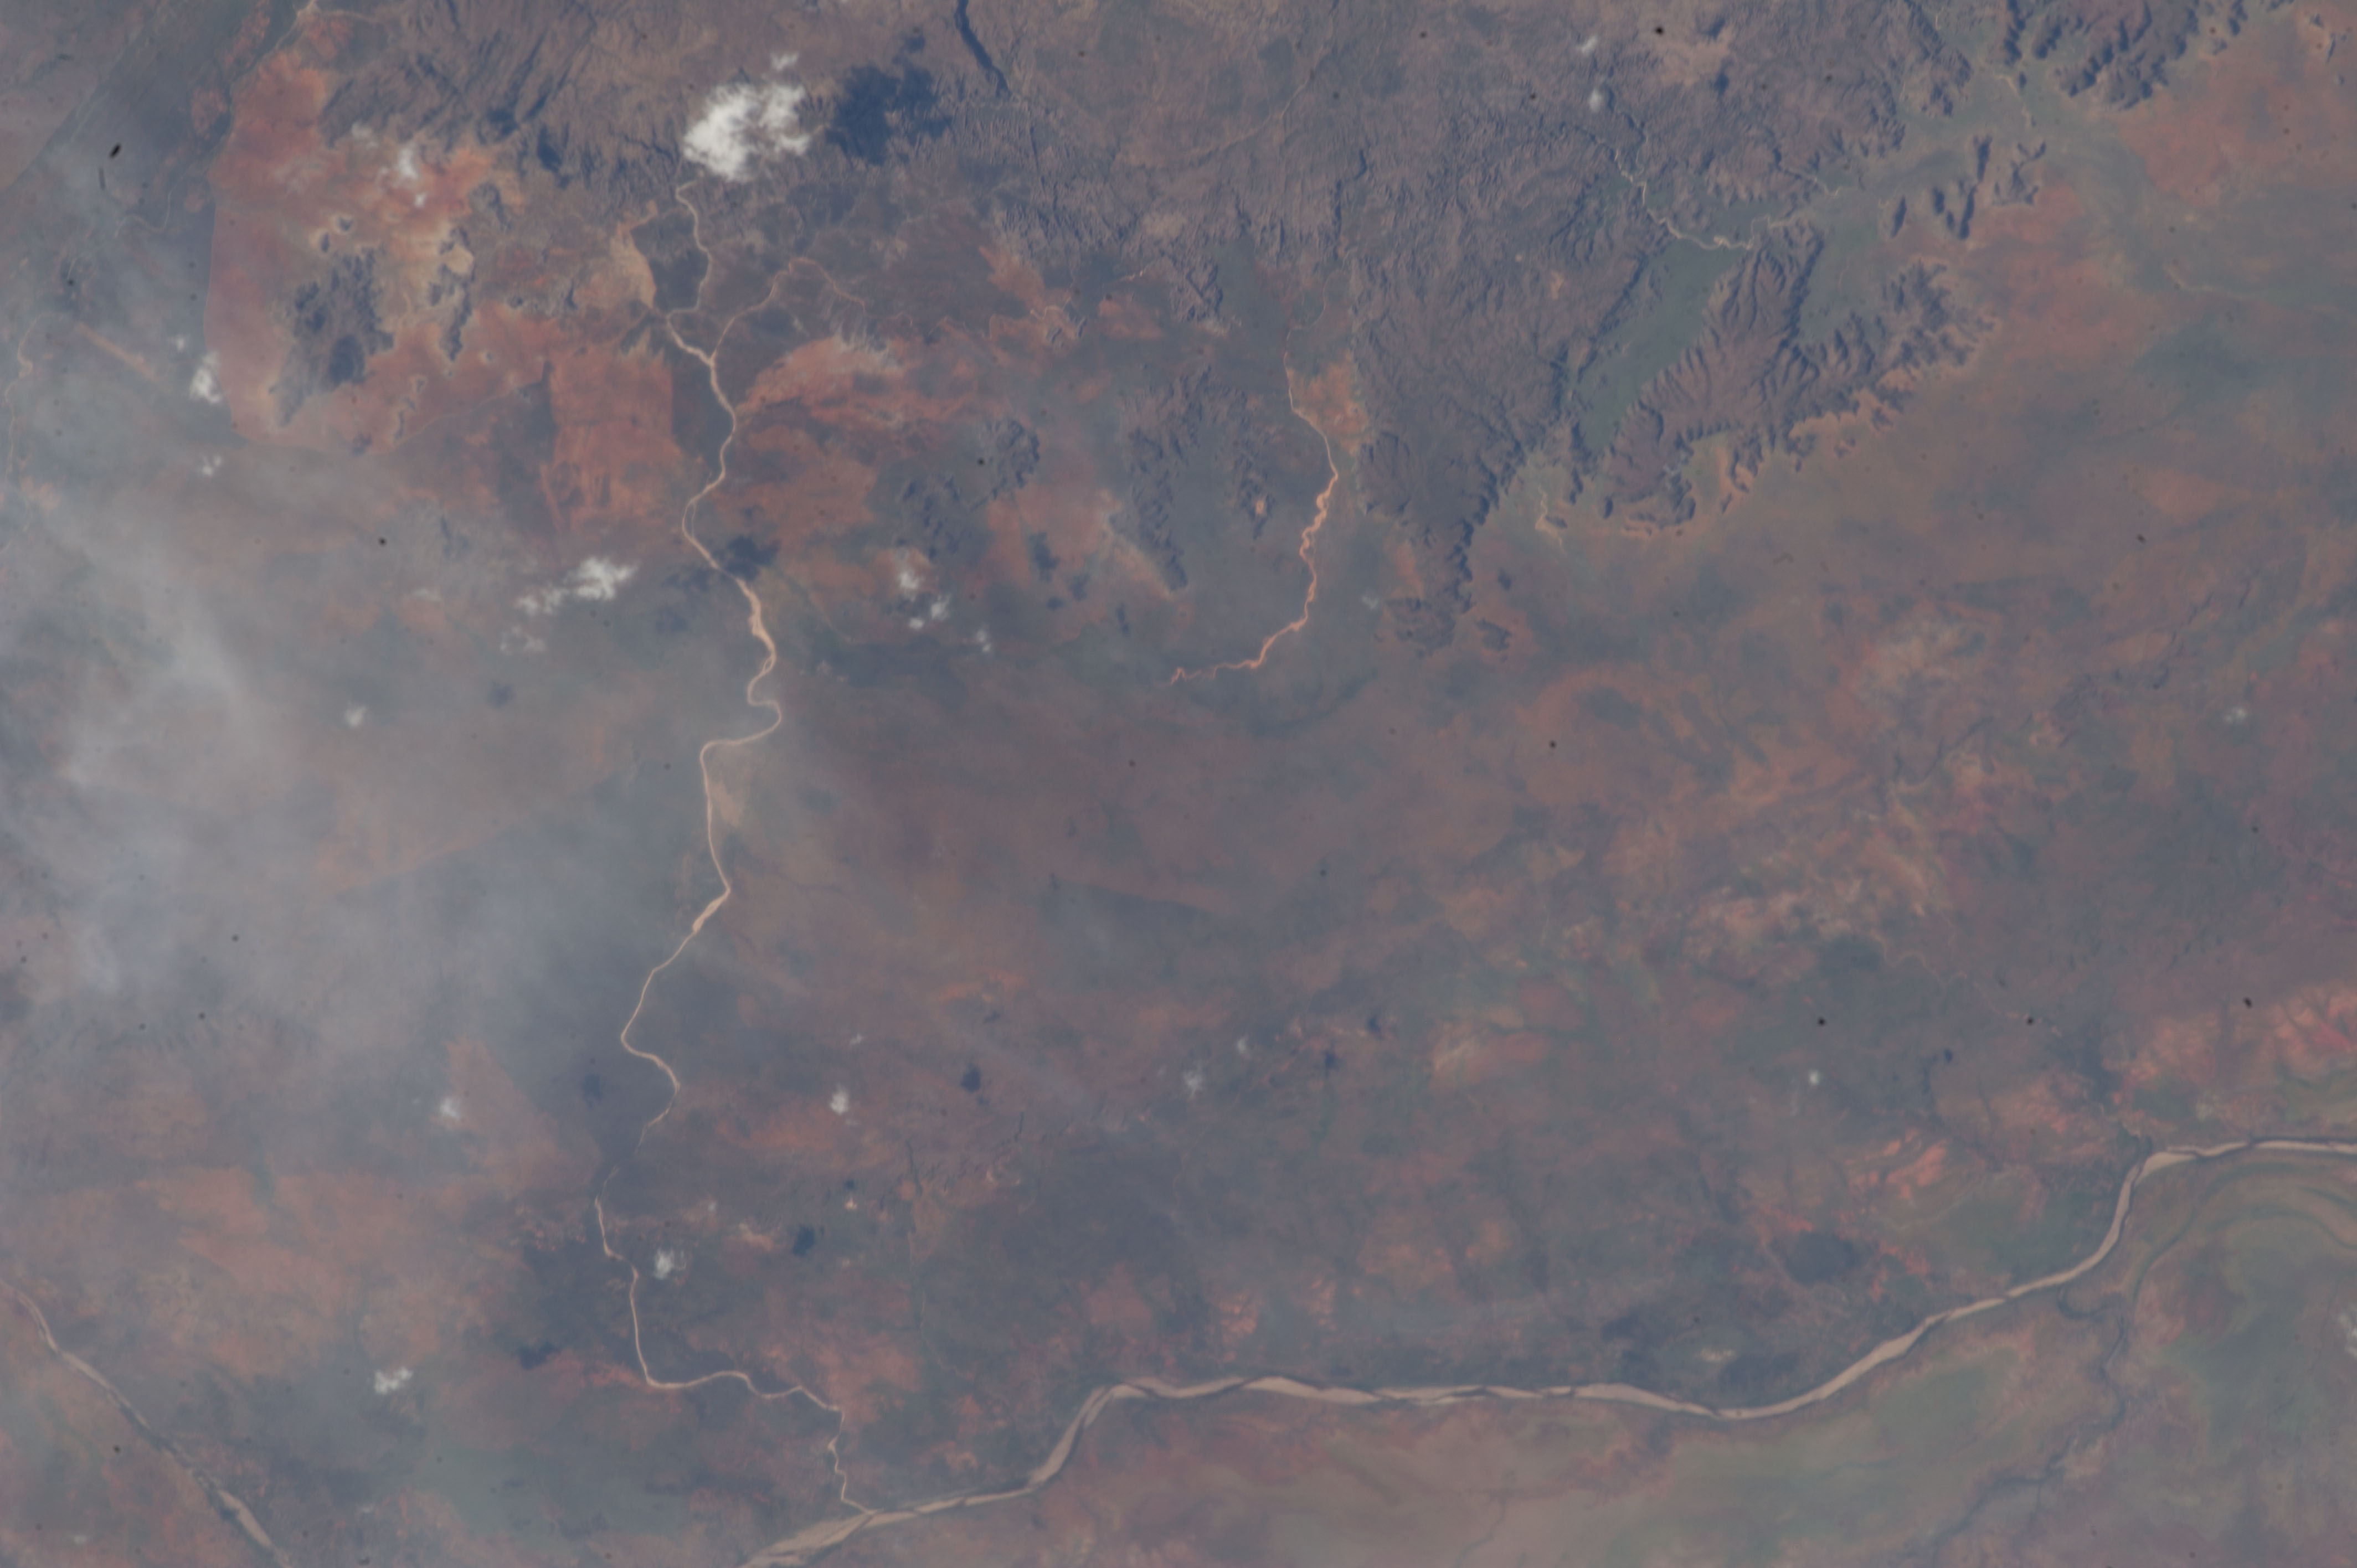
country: AUSTRALIA-WA
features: ORD RIVER, DISSECTED PLATEAU, RAVINES, PLAINS, DRAINAGE
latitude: -17.5
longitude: 128.5
